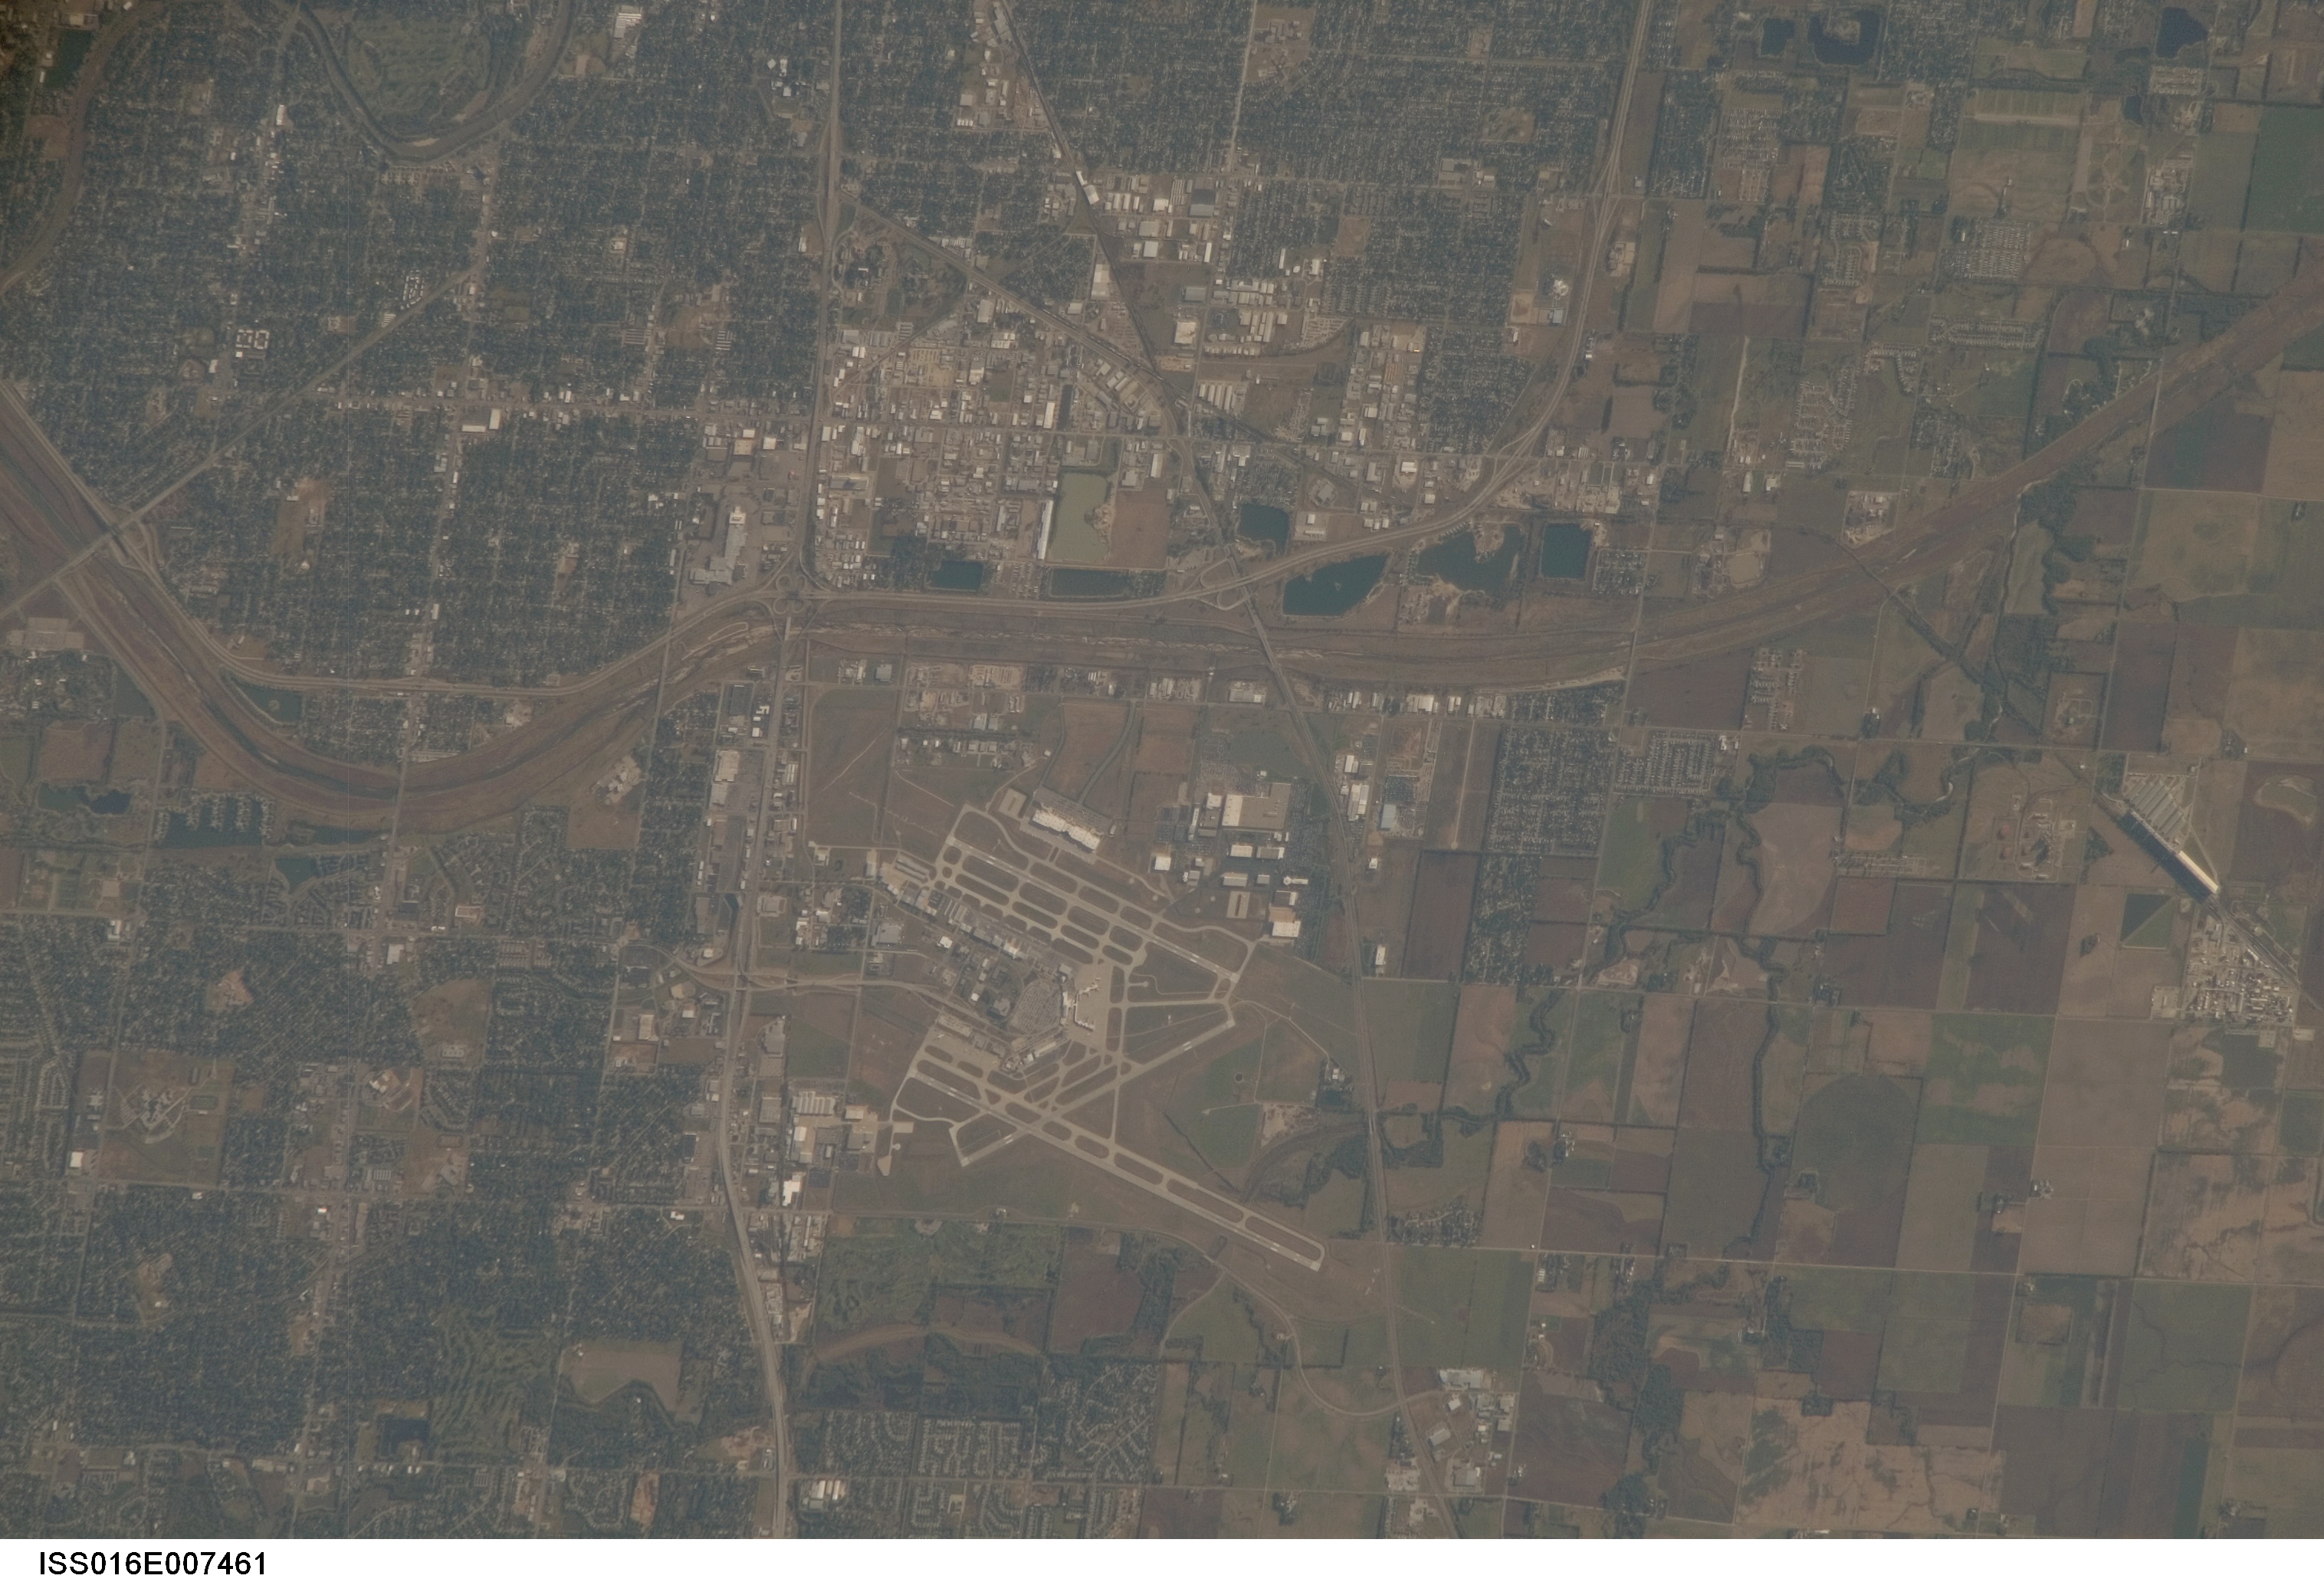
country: USA-KANSAS
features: WICHITA, AIRPORT, ARKANSAS R.
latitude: 37.7
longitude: -97.4
